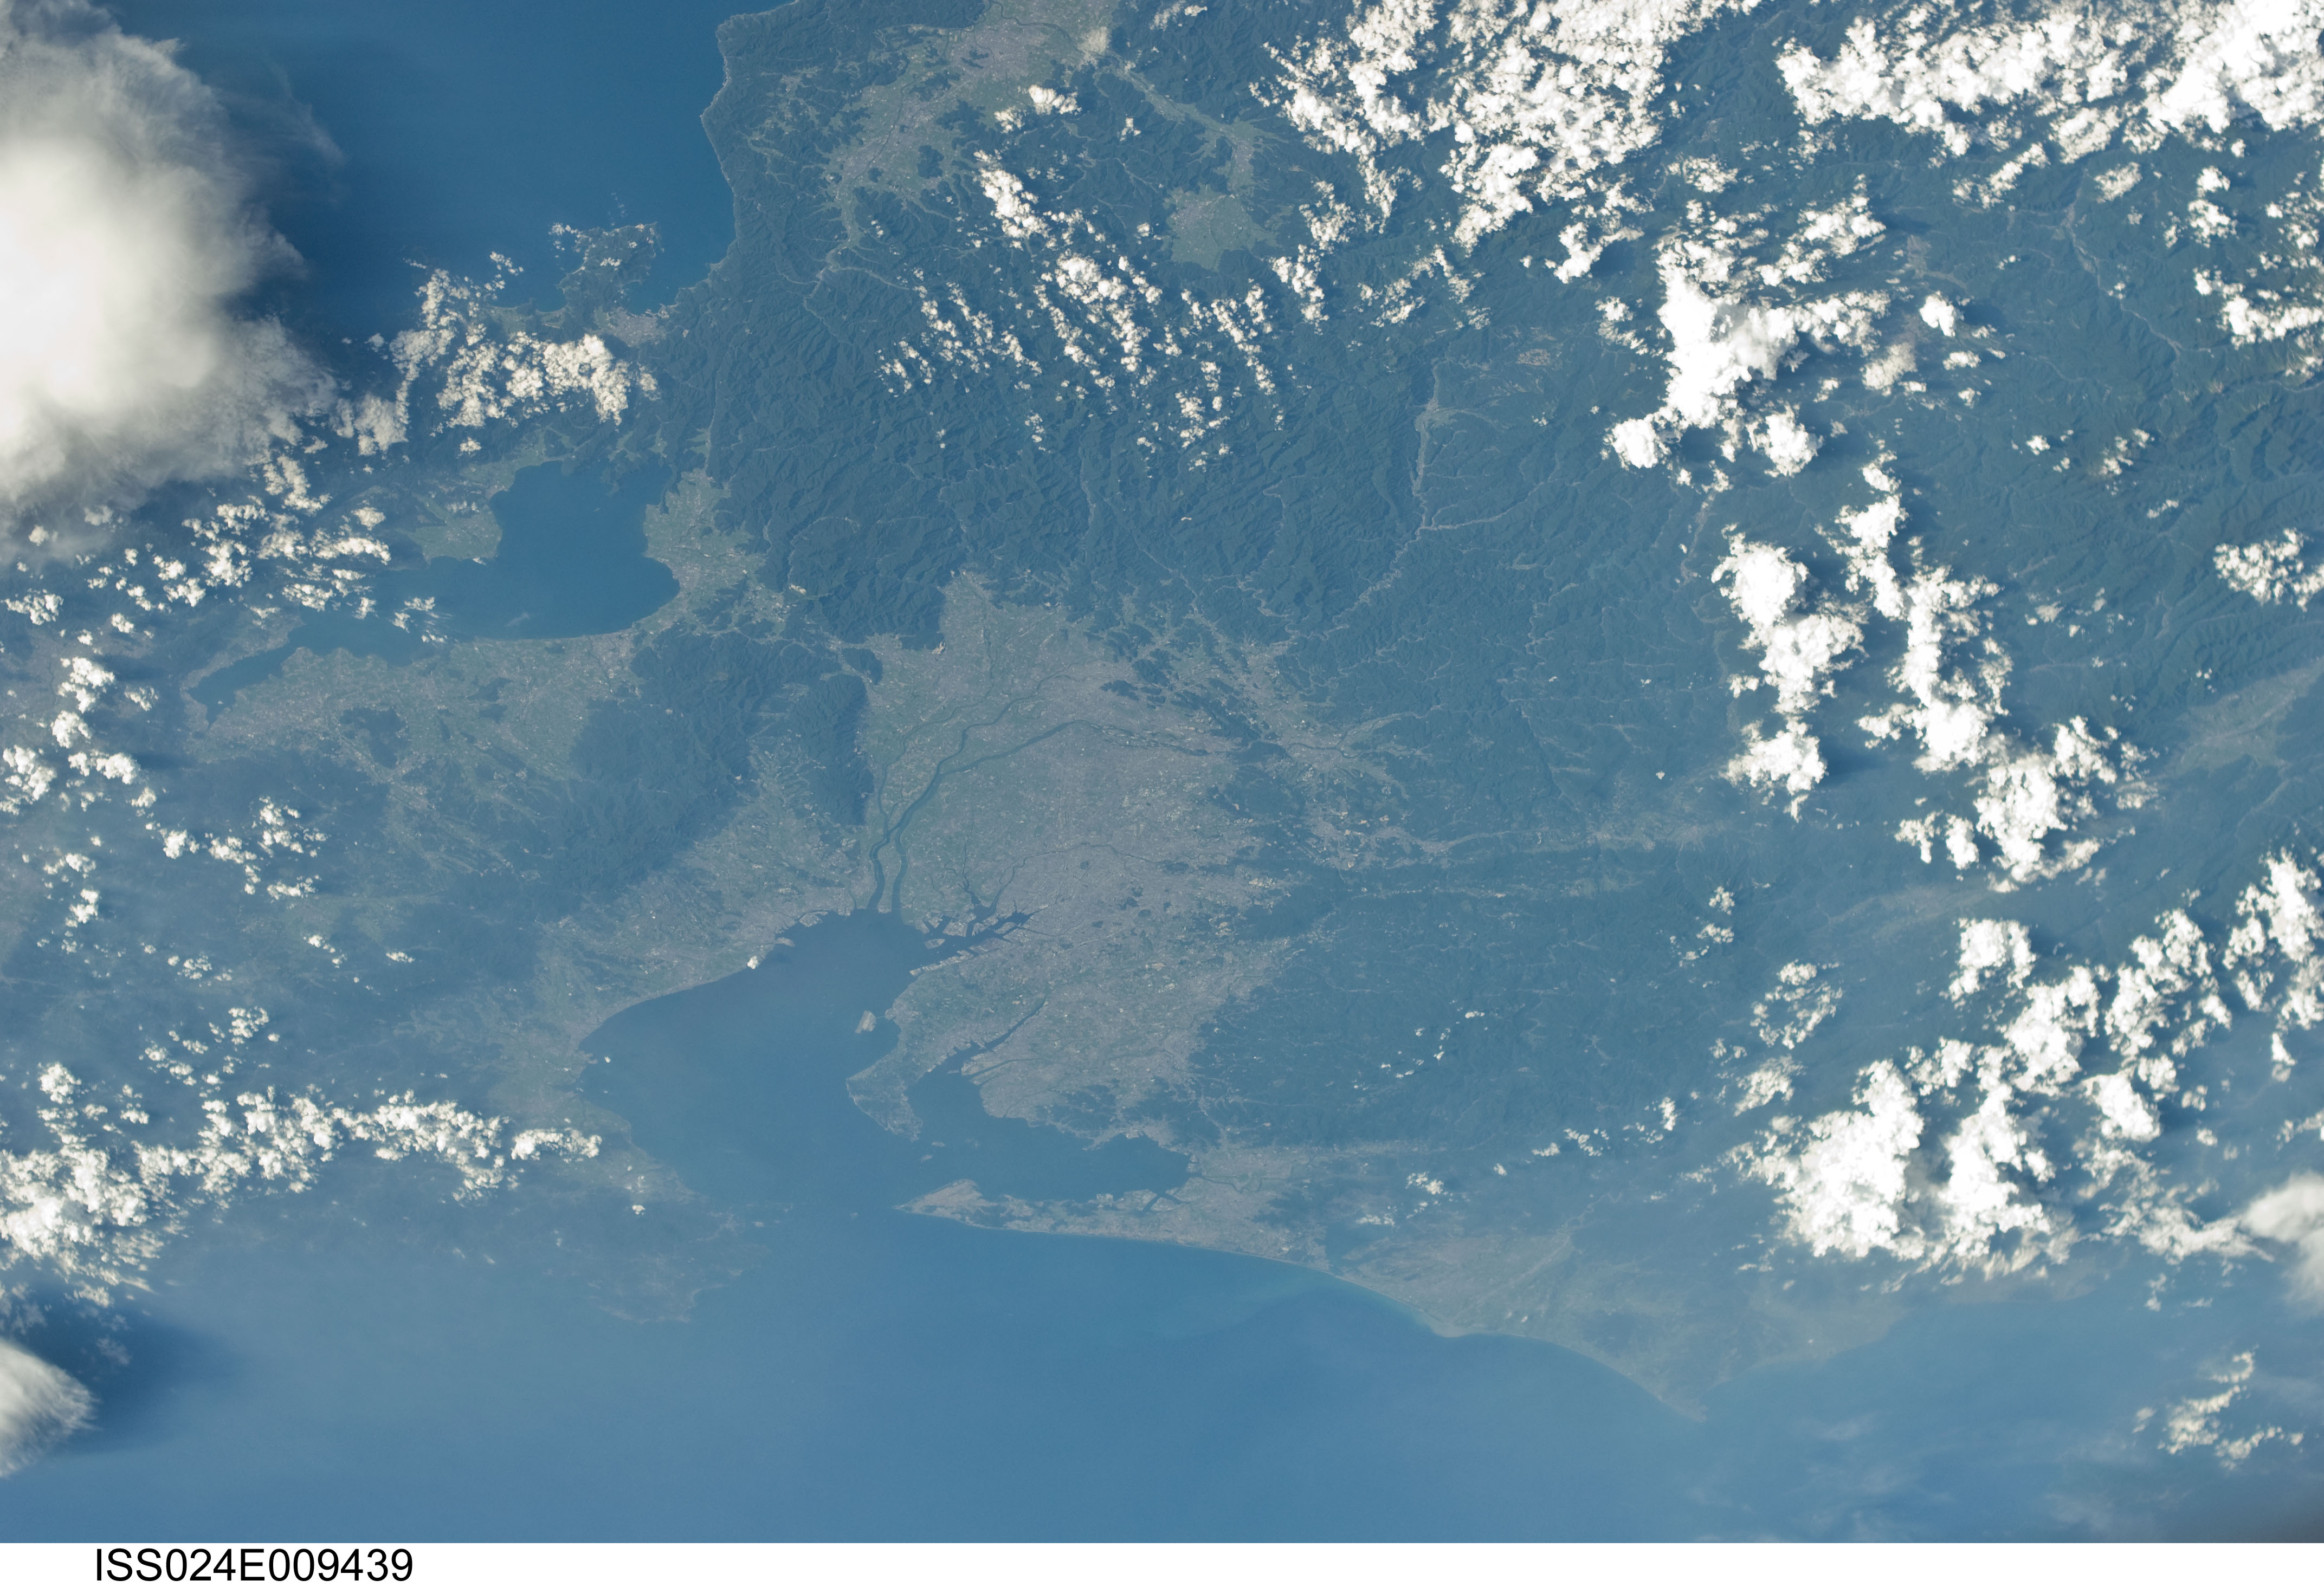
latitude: 35.5
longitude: 137.0
